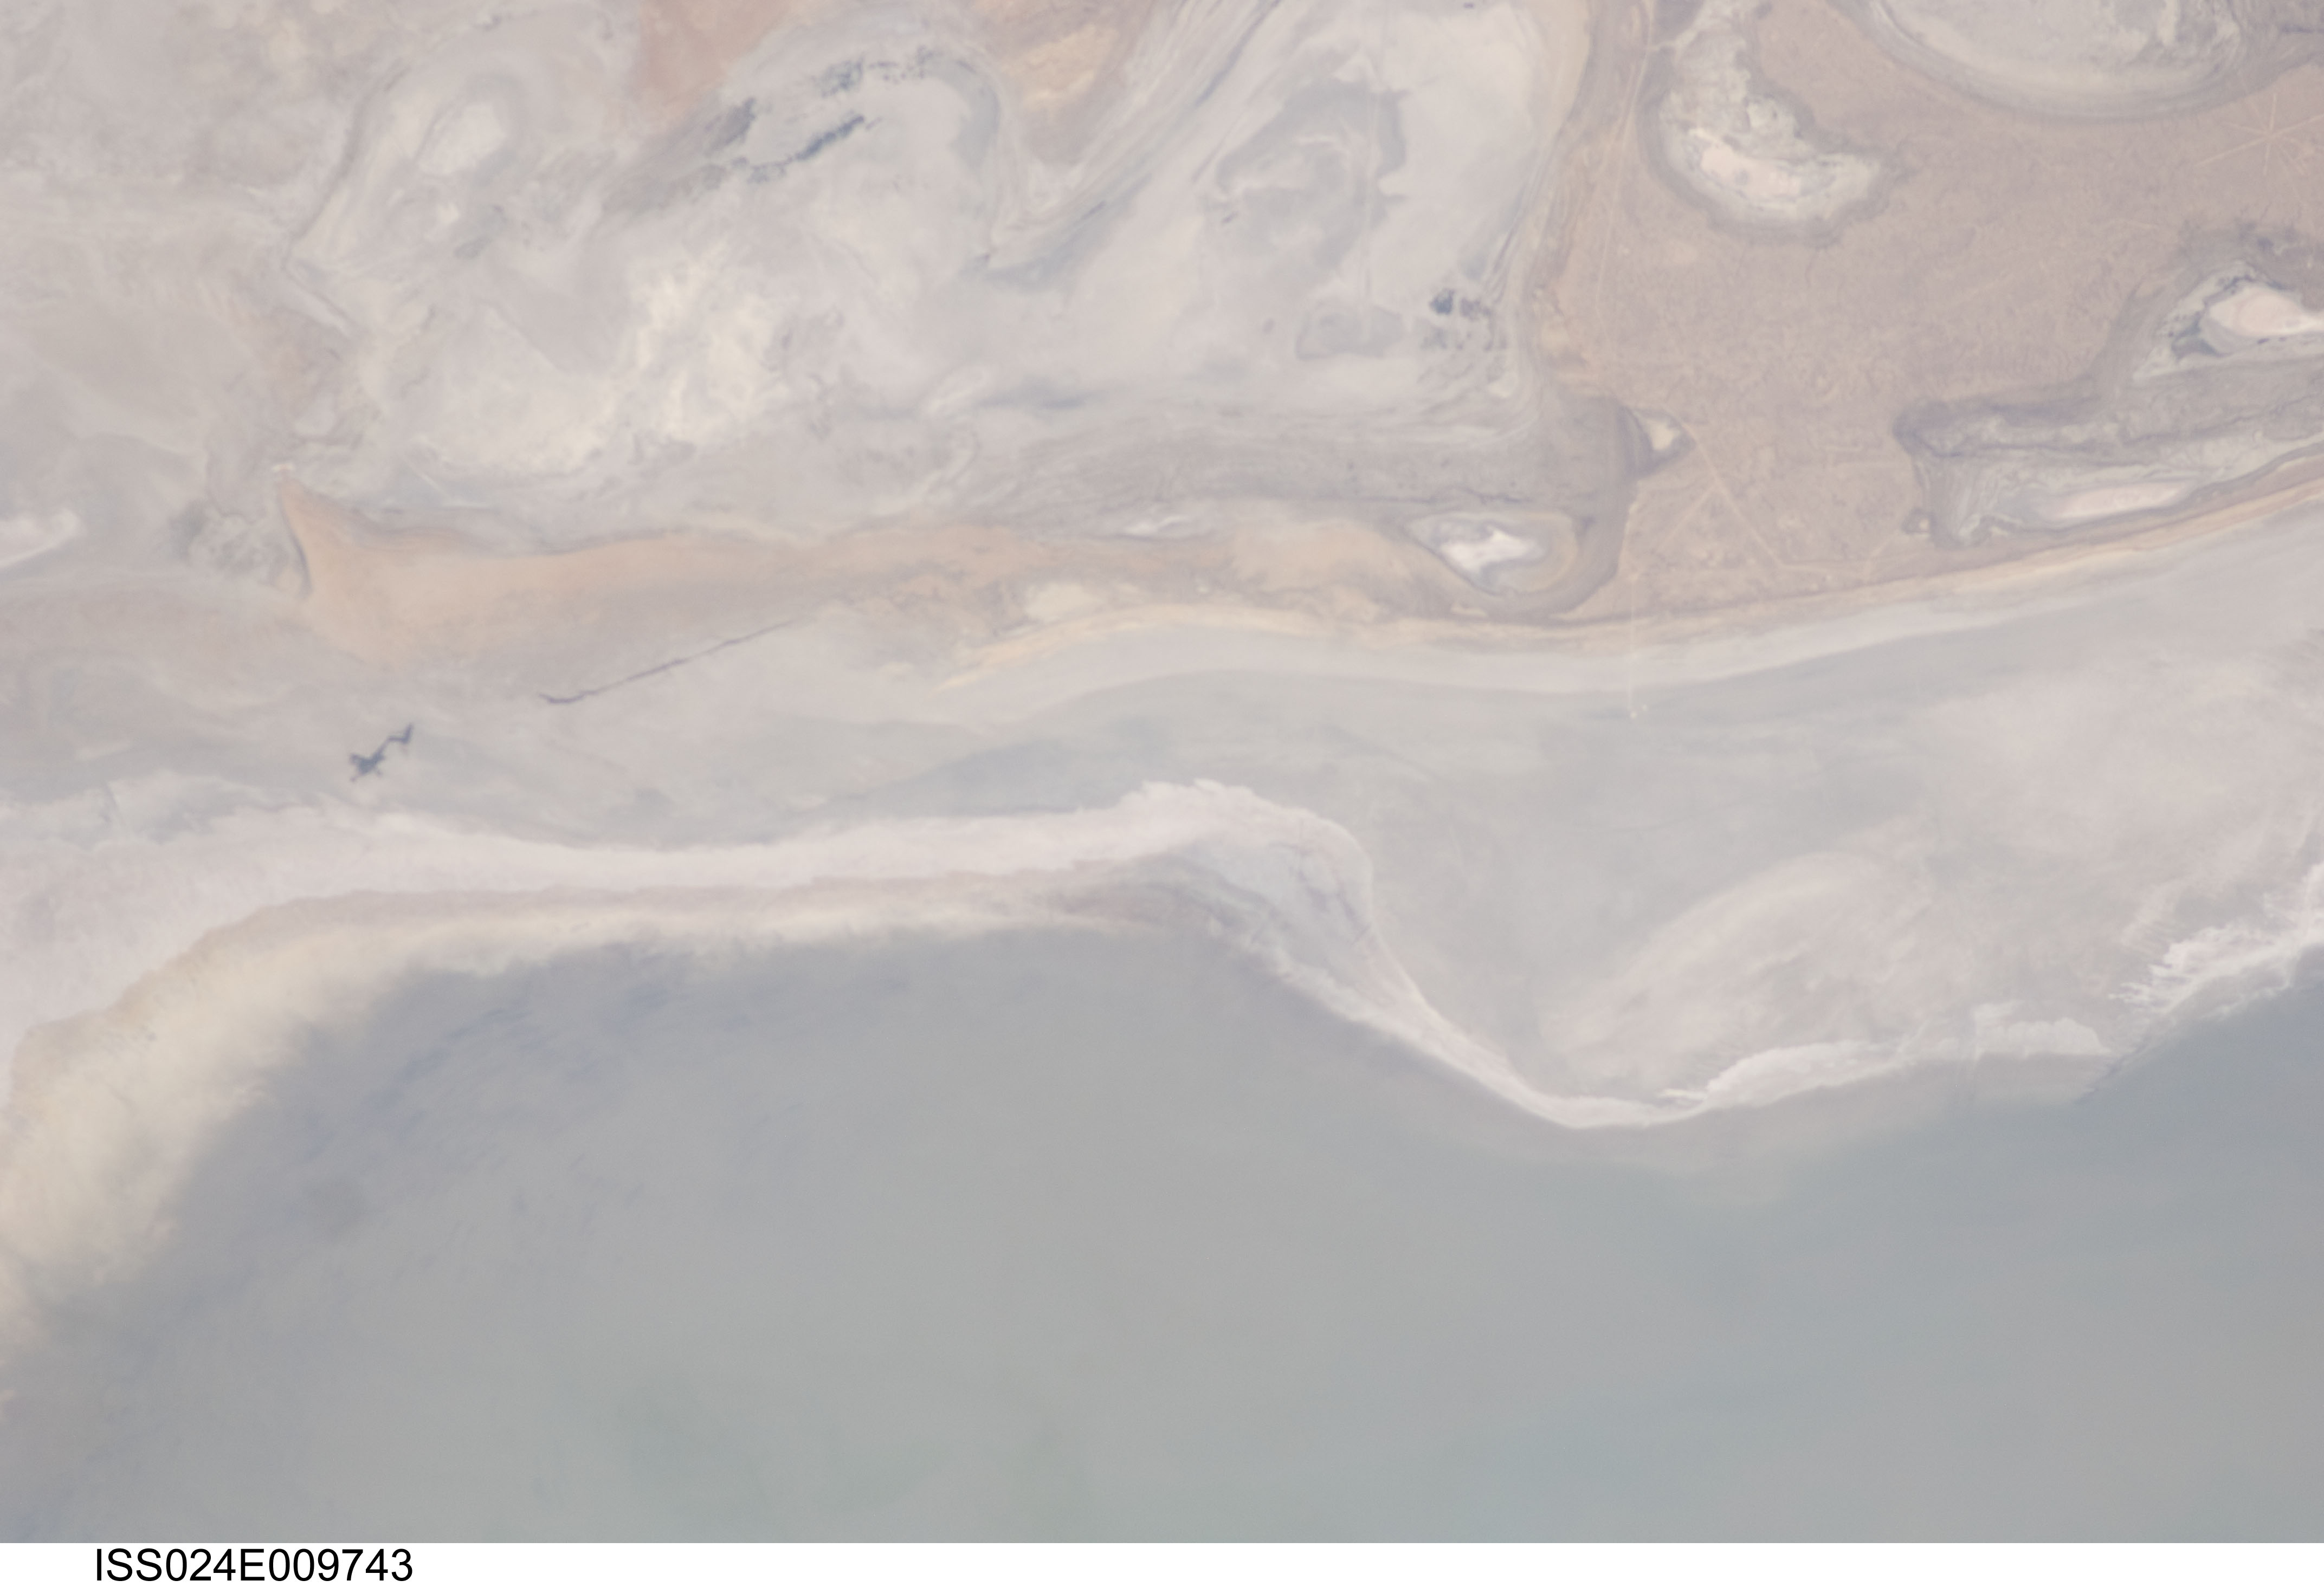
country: UZBEKISTAN
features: EASTERN LOBE OF ARAL SEA BASIN, EMERGED SHORELINE, PLAYAS
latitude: 44.8
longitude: 59.7
